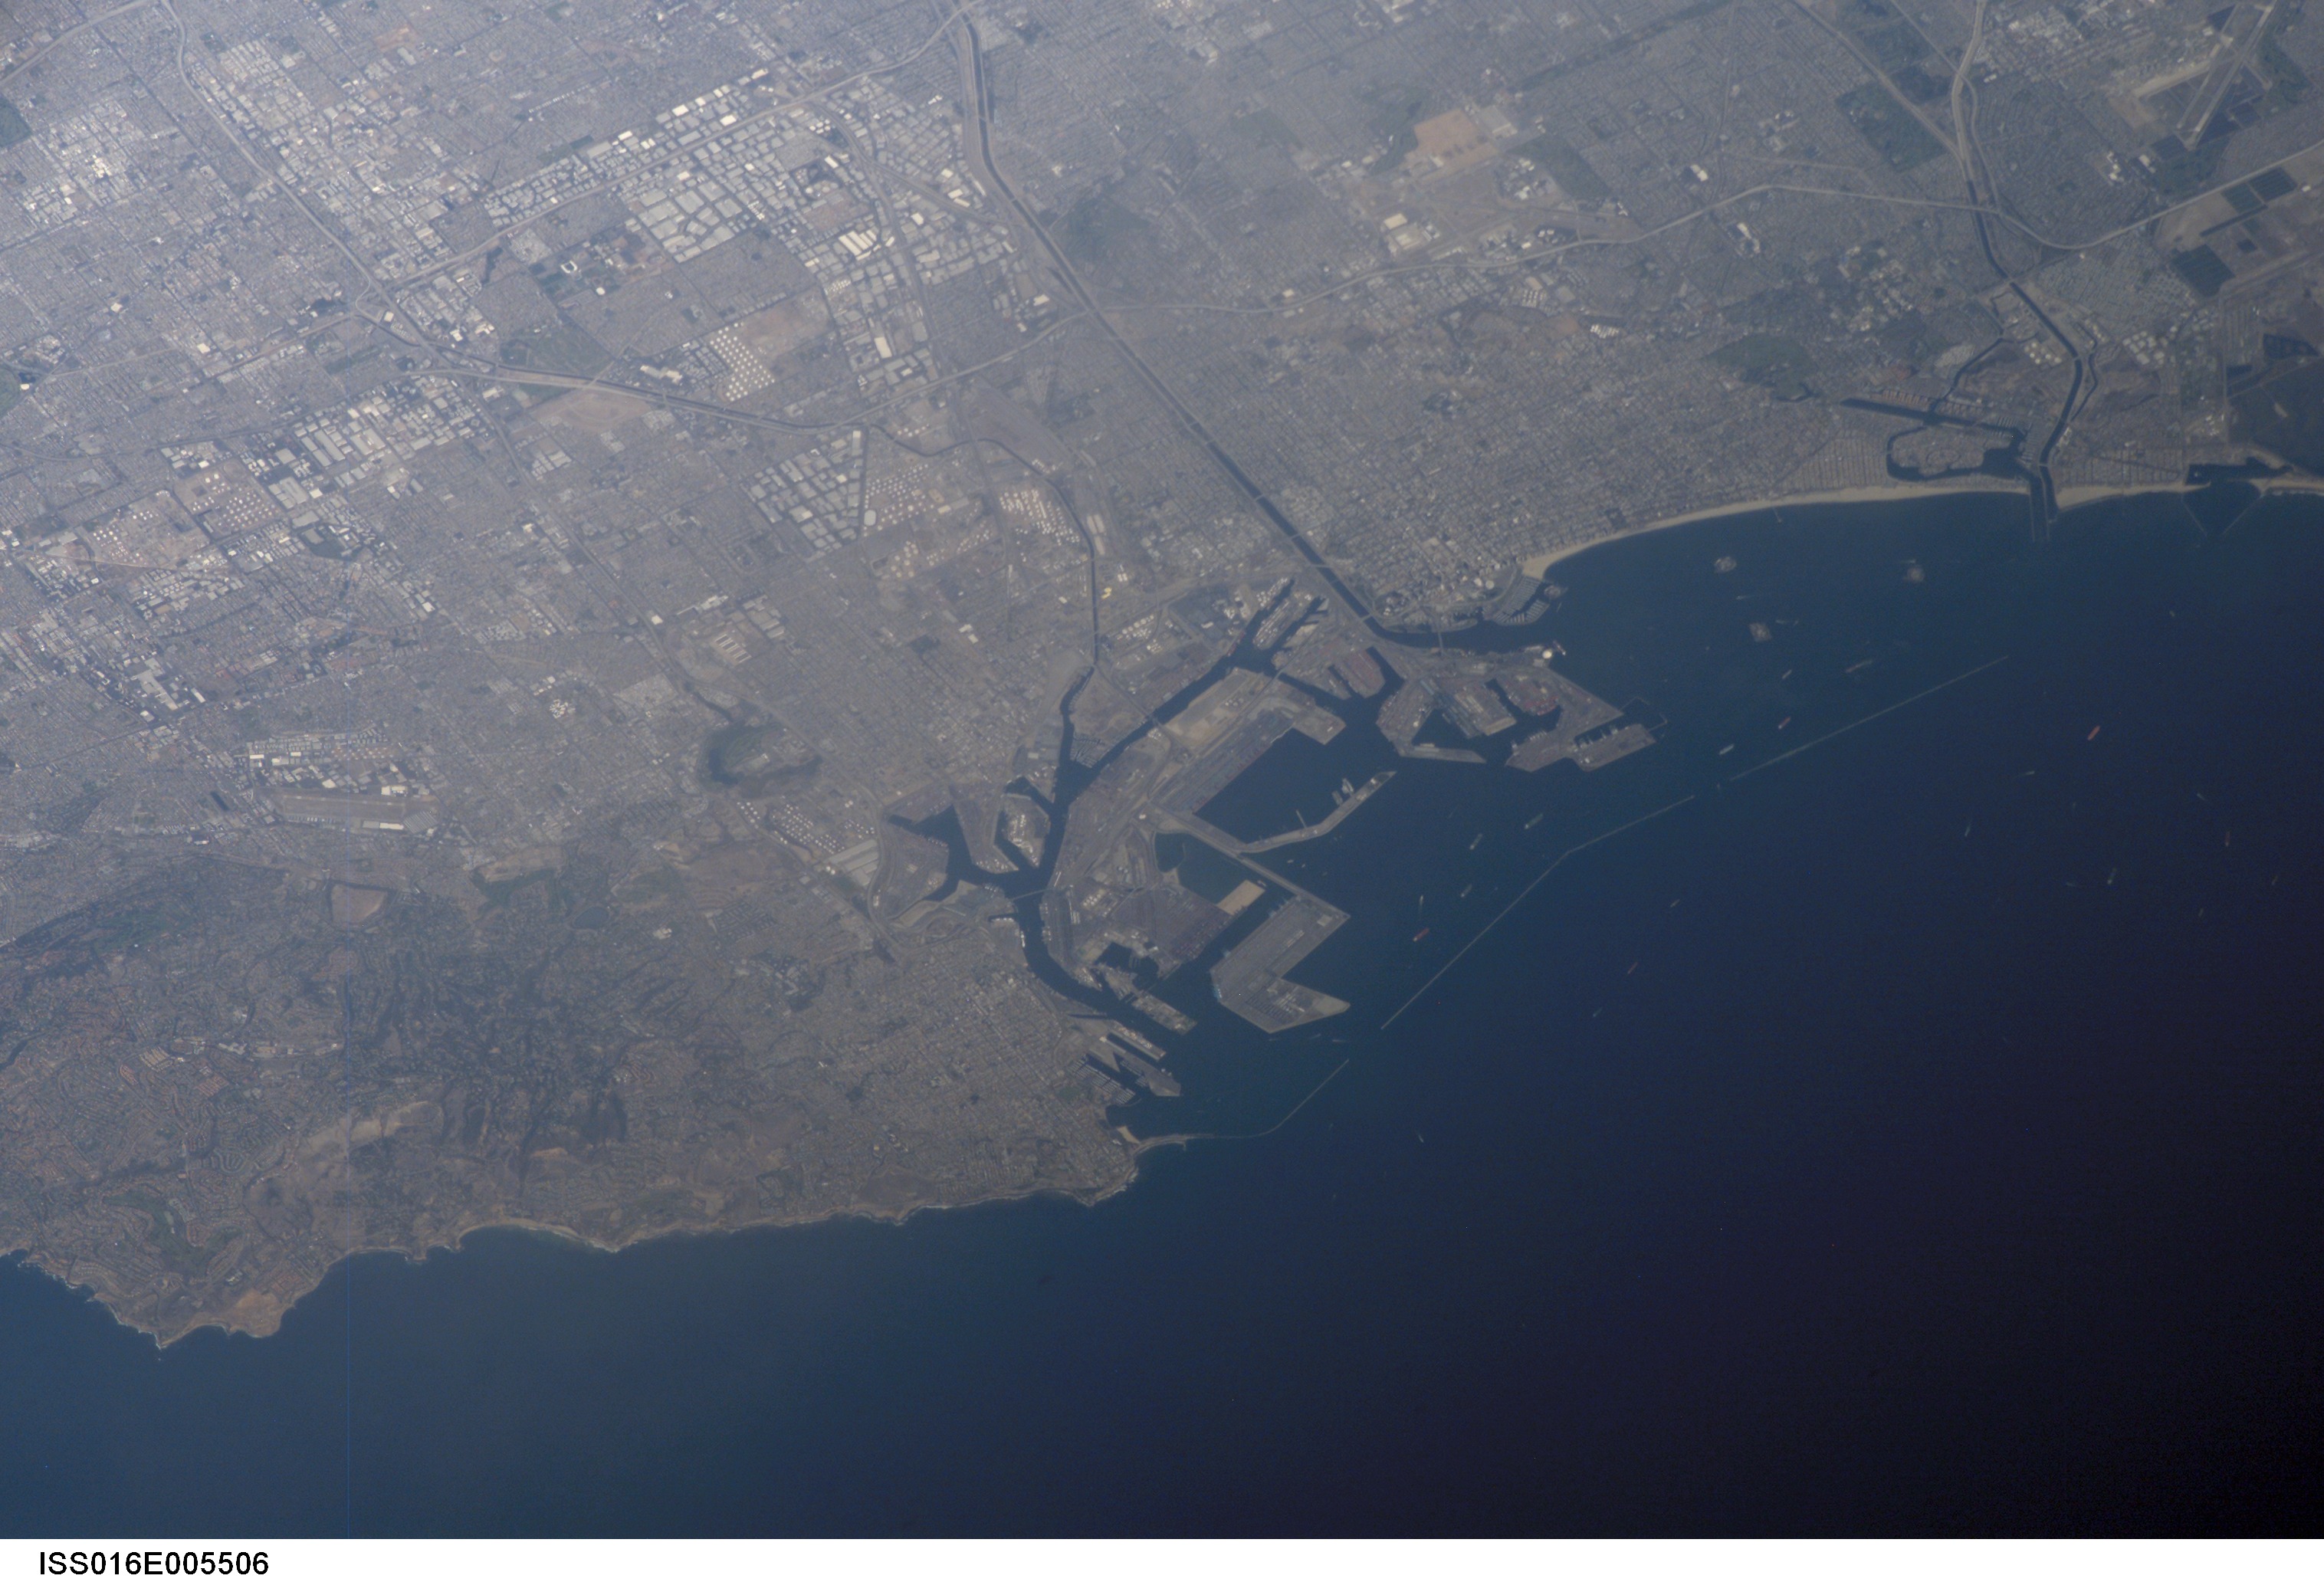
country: USA-CALIFORNIA
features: PT. FERMIN, LONG BEACH, HARBOR
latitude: 33.8
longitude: -118.3
